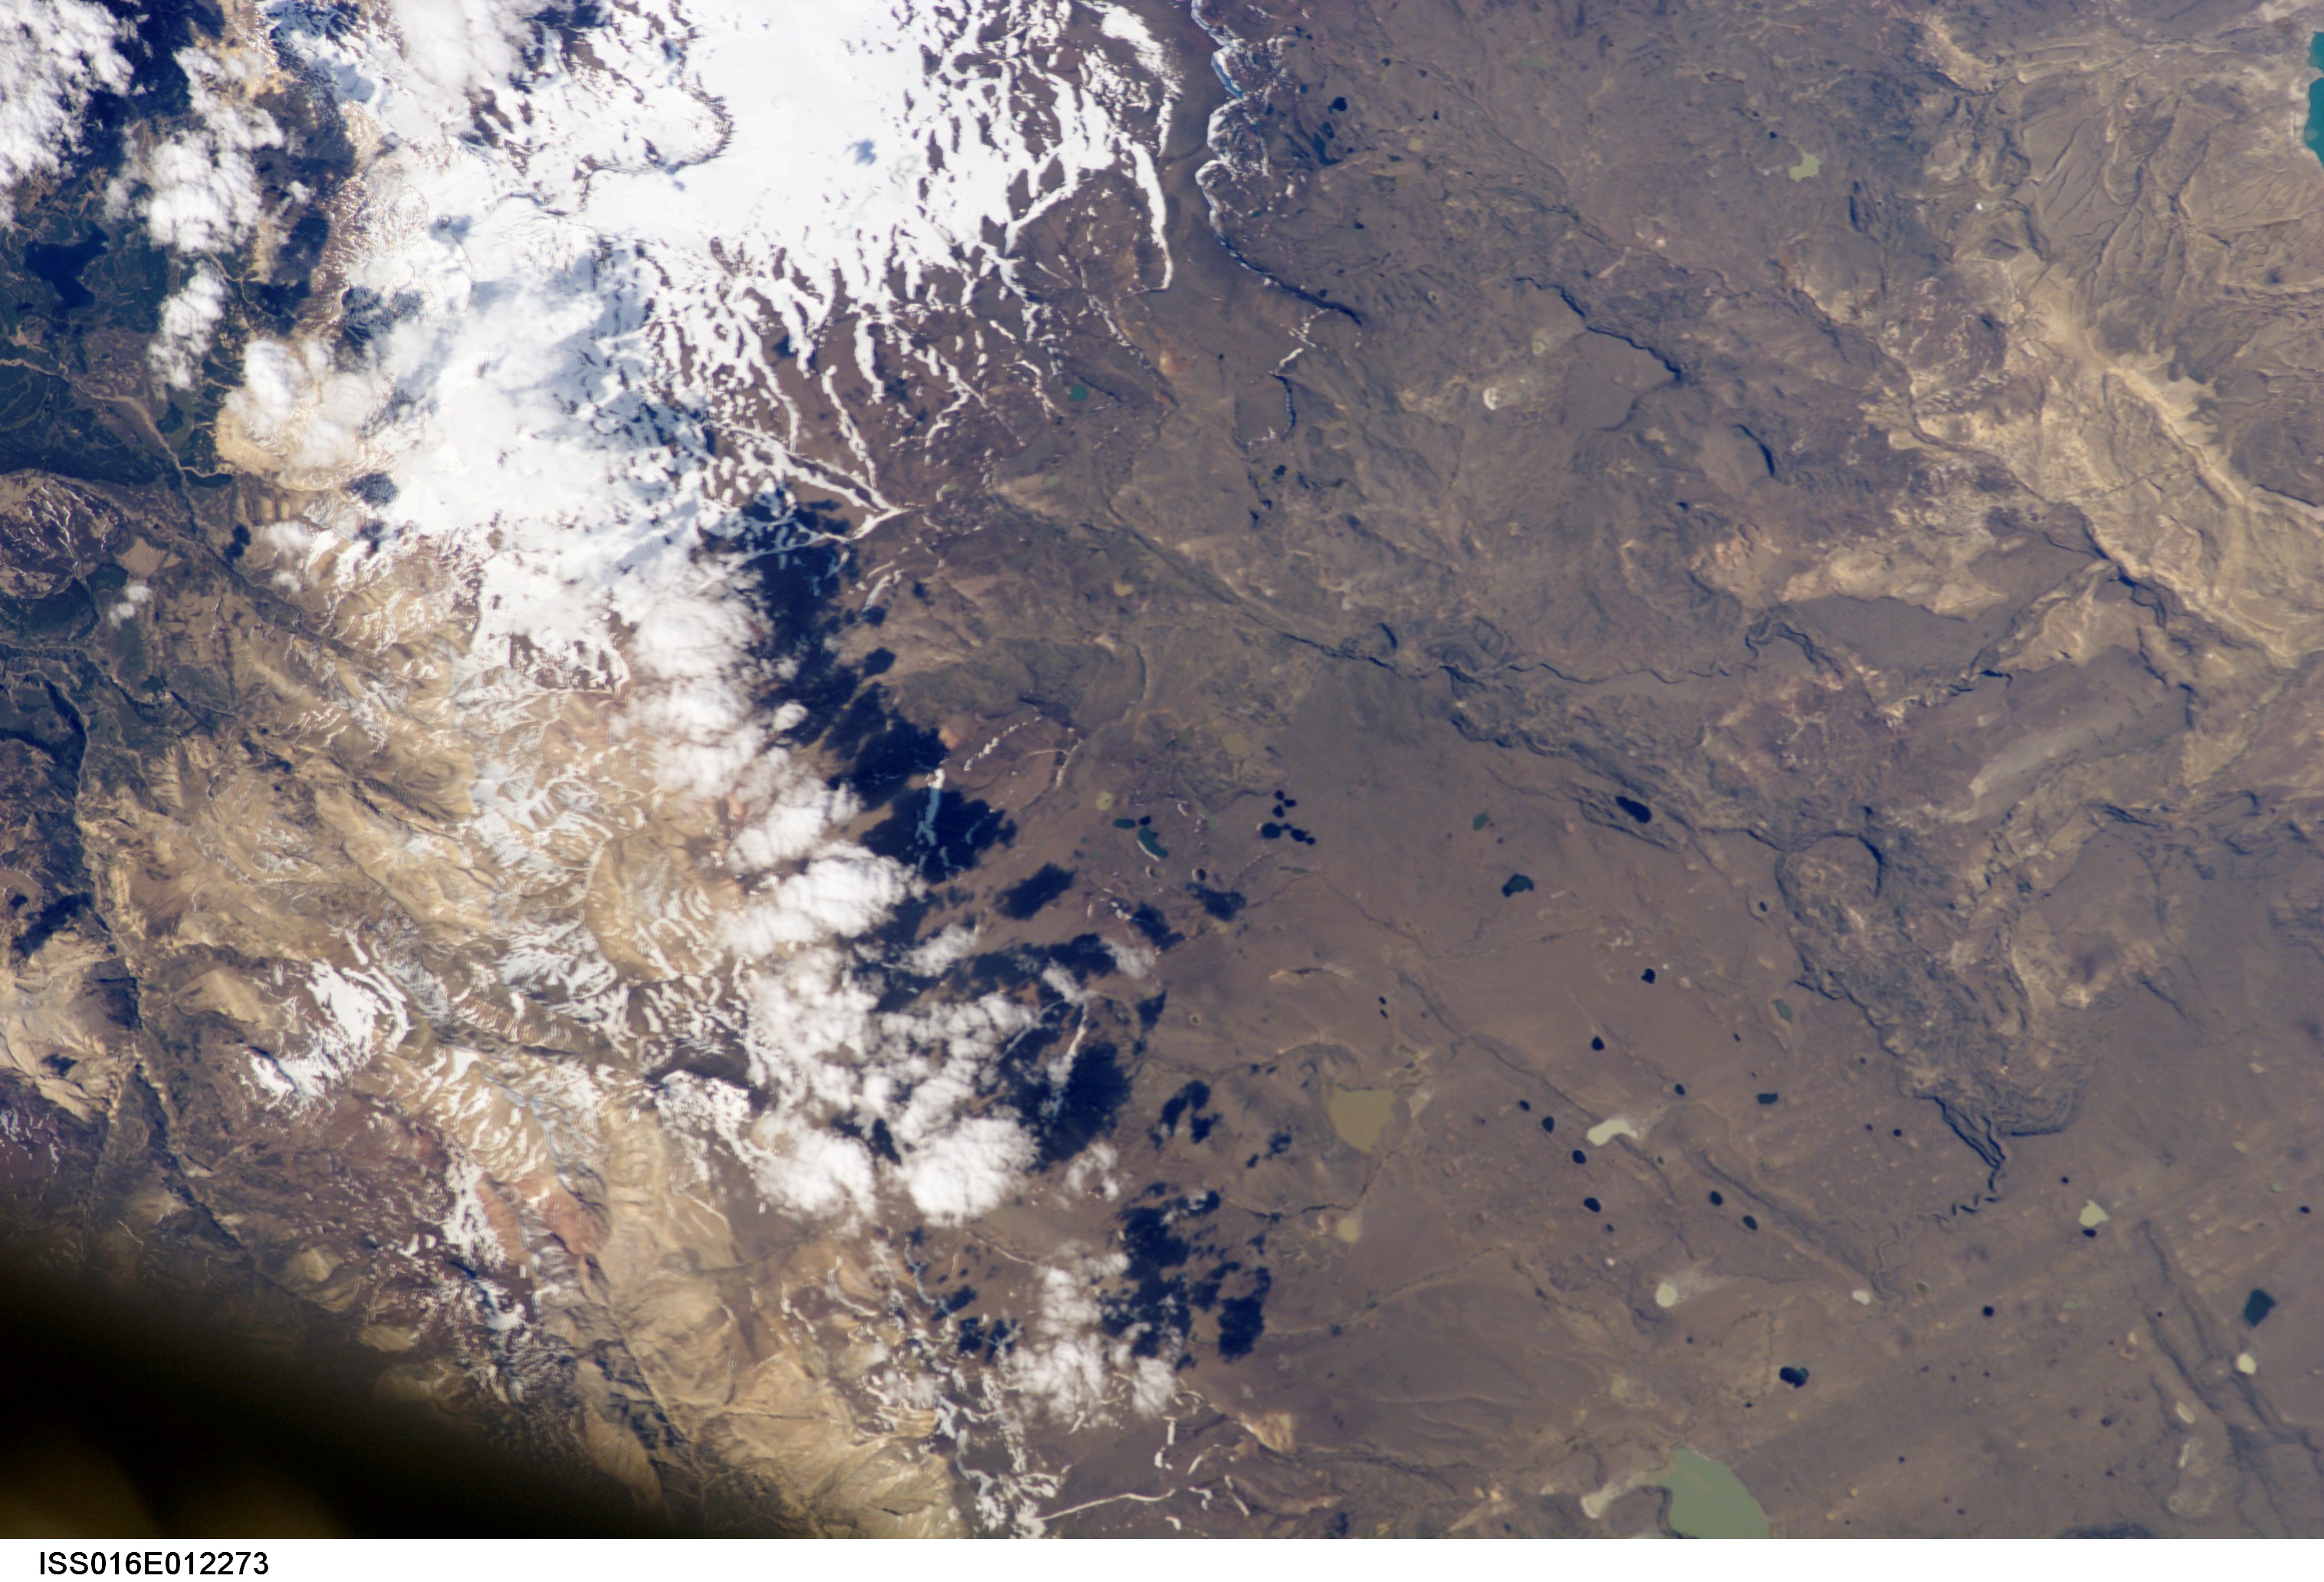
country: ARGENTINA
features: L. CARDIEL AREA, PATAGONIA
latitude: -49.0
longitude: -72.0
